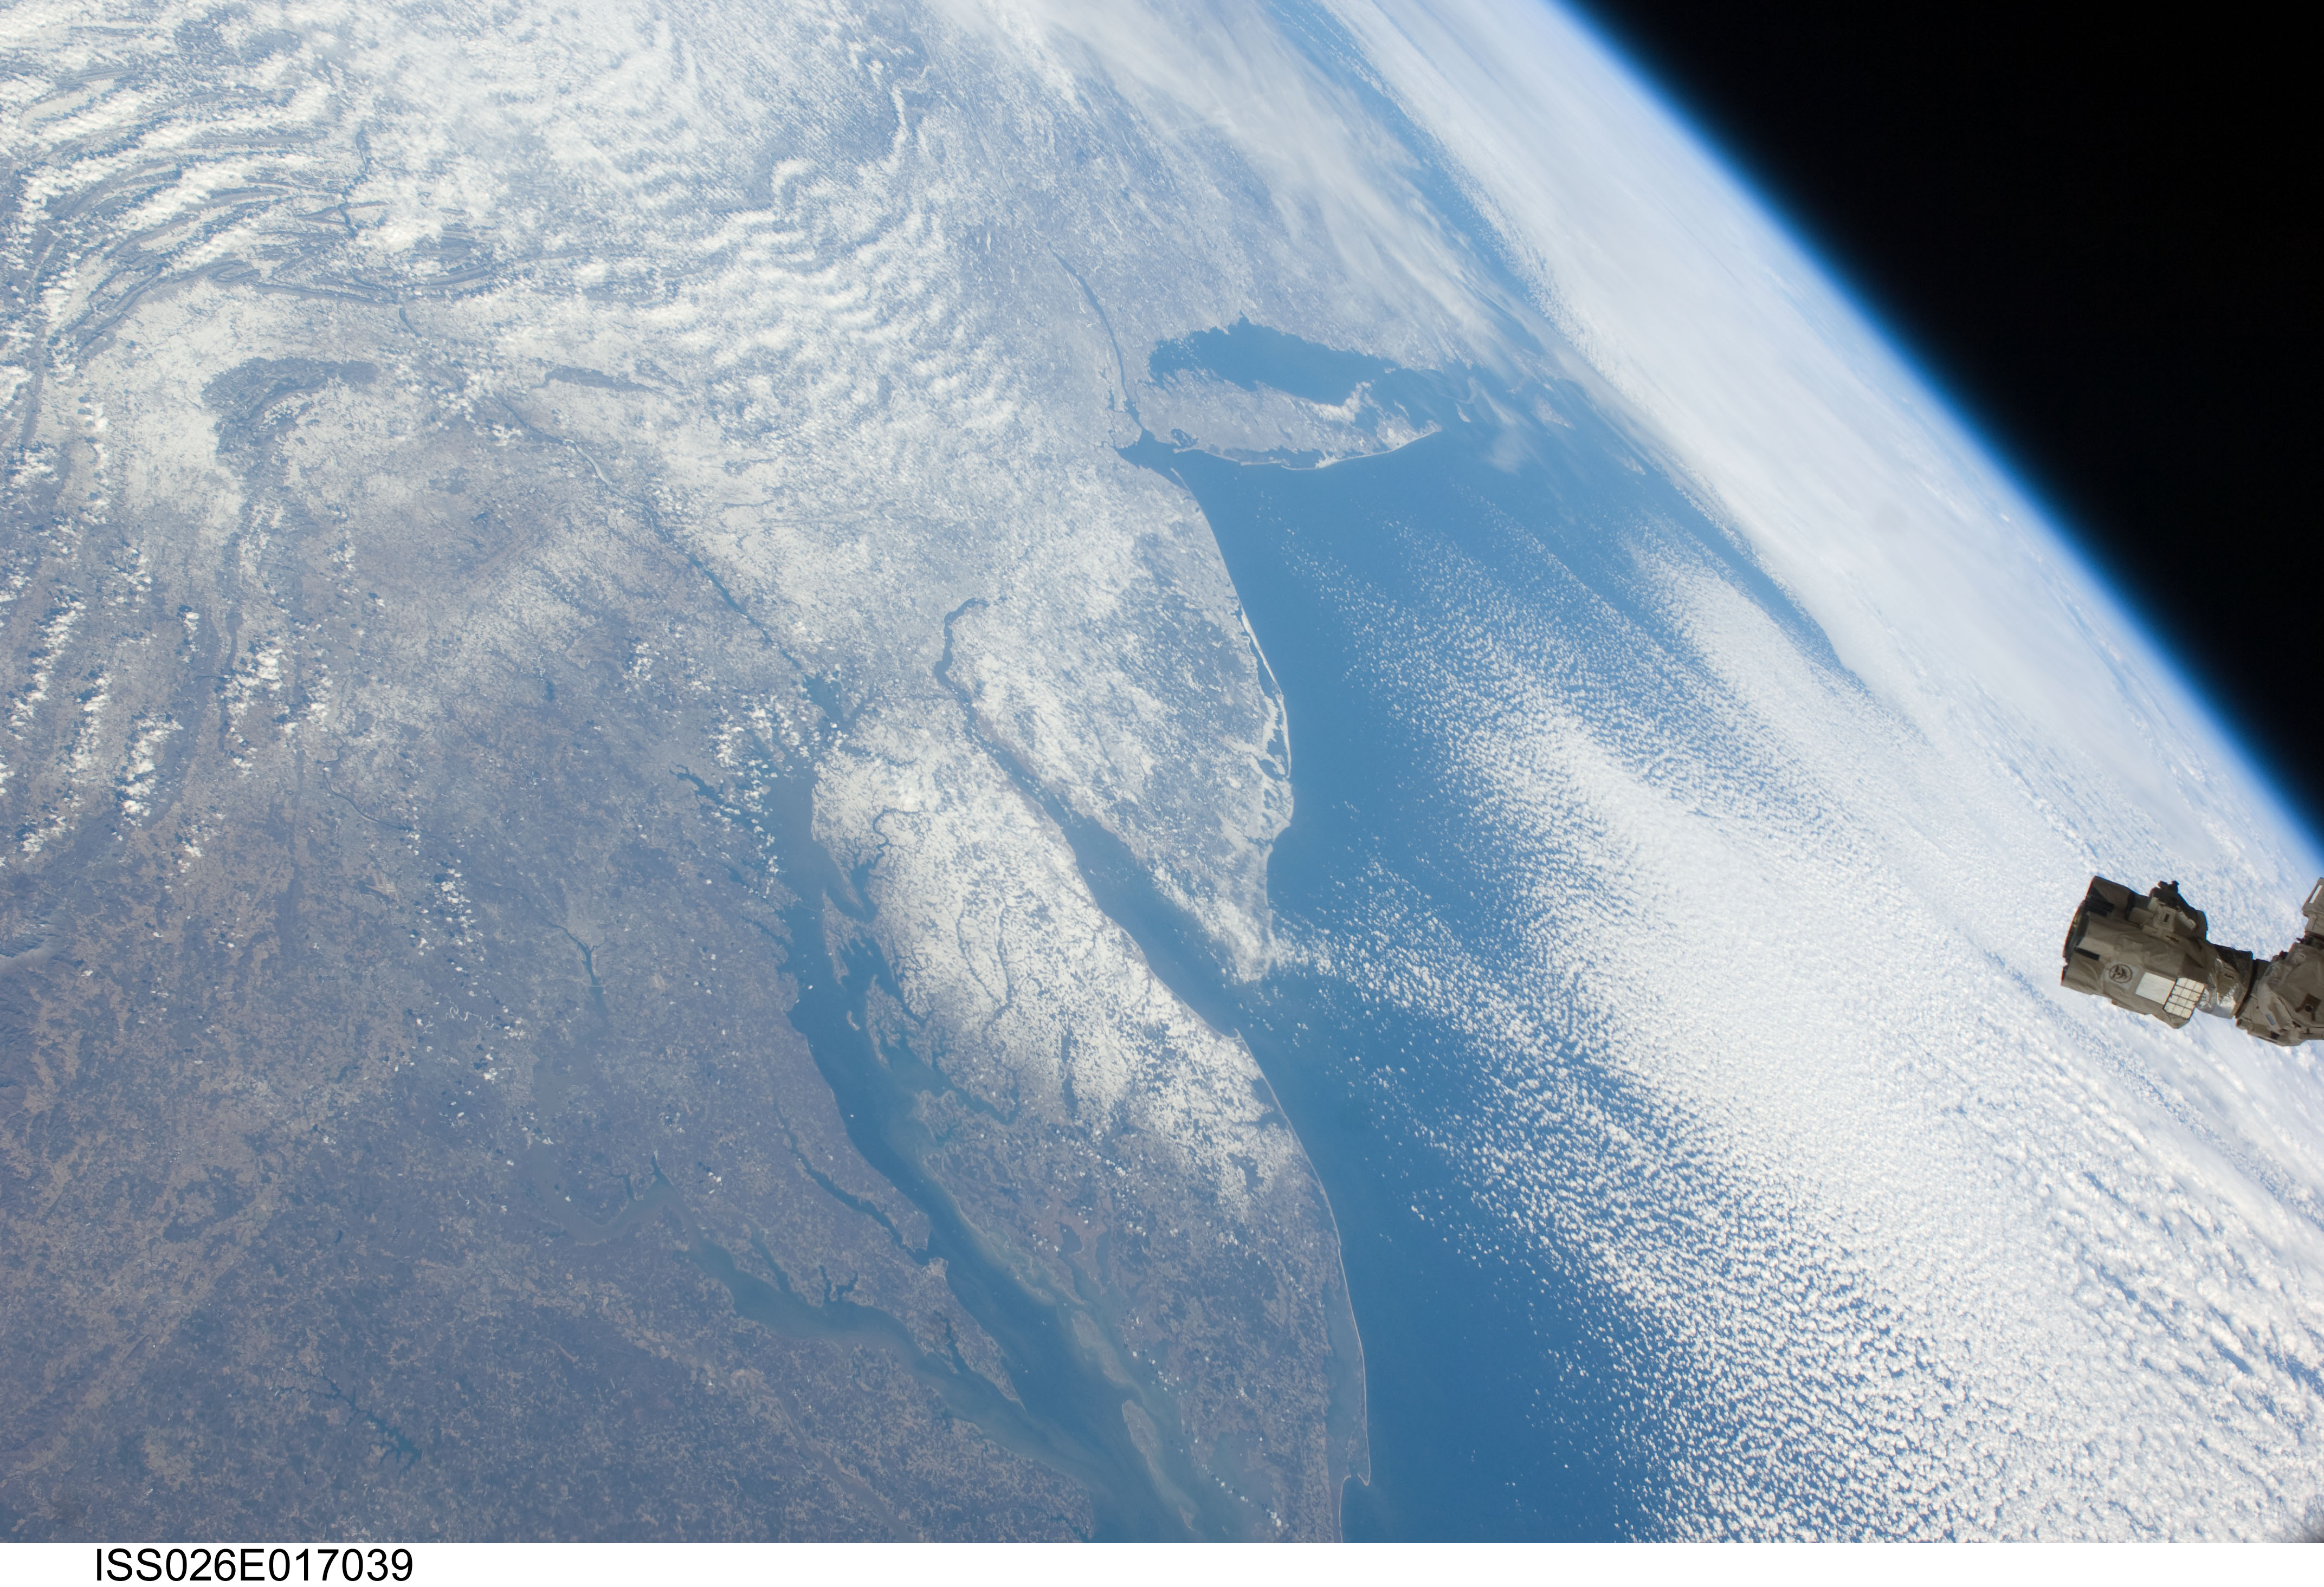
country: USA-NEW JERSEY
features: PAN-ISS, CHESAPEAKE B., DELAWARE B., LONG I. SOUND
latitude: 39.5
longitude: -75.0
